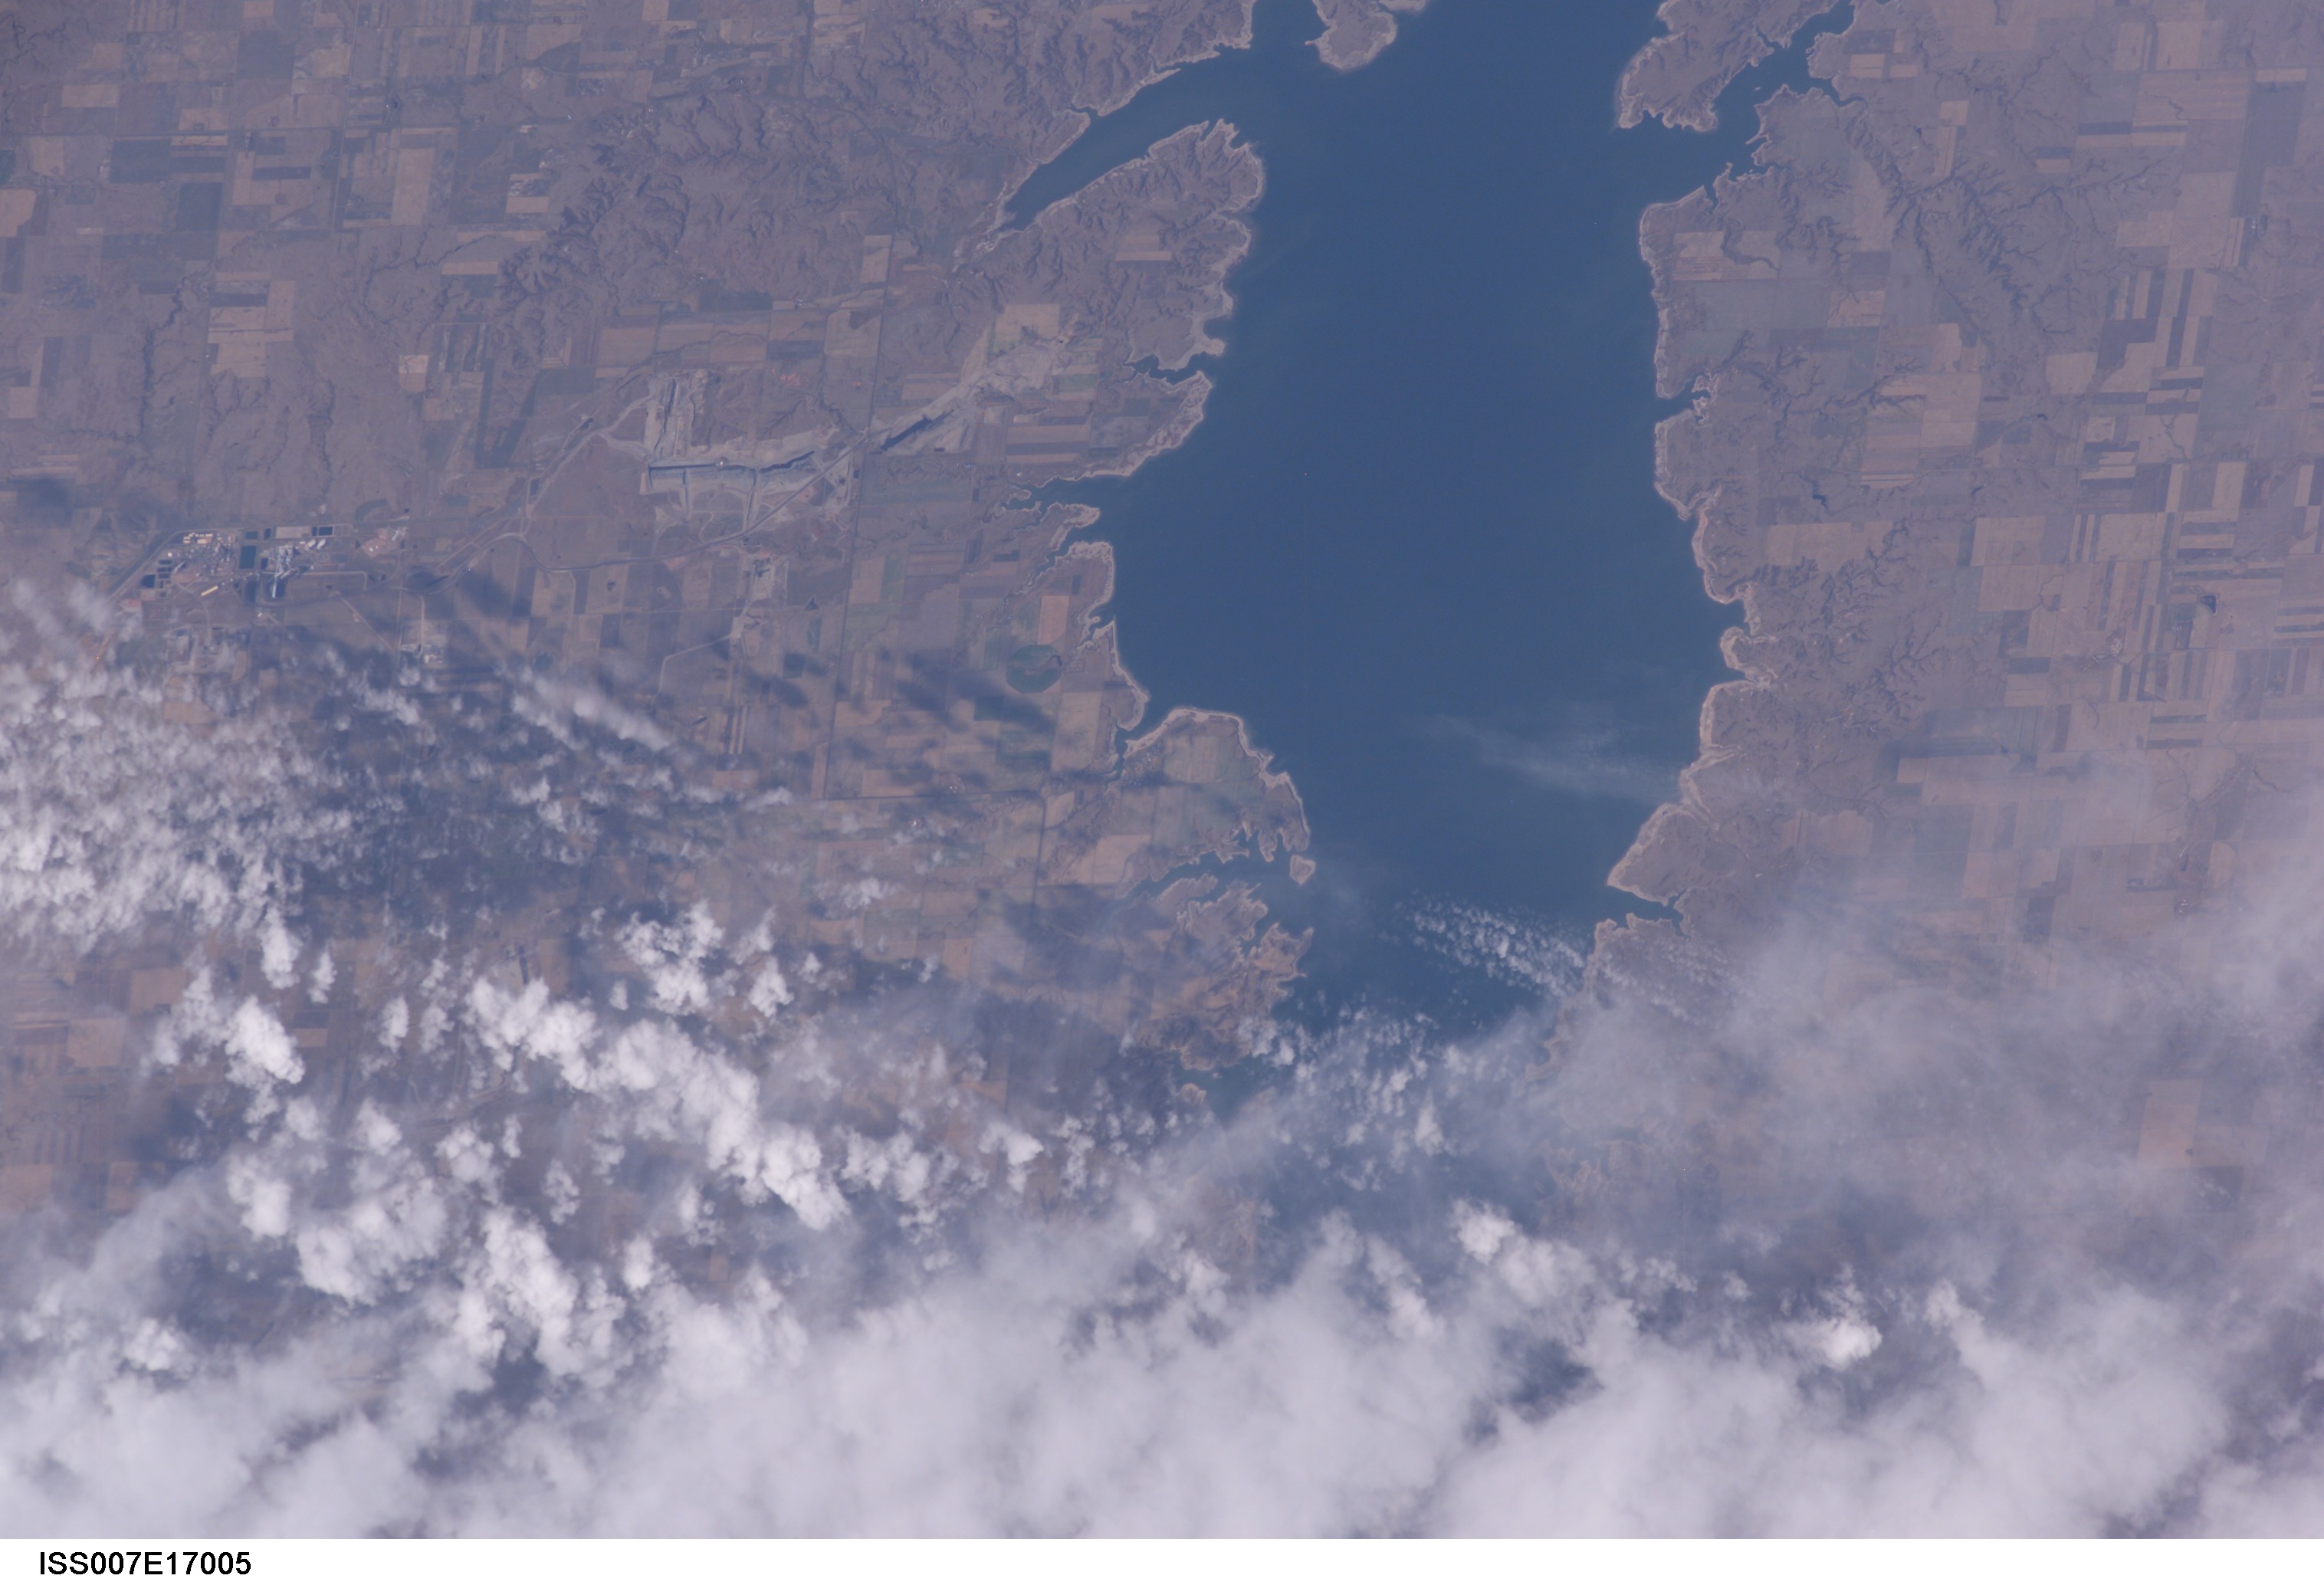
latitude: 47.5
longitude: -101.8
